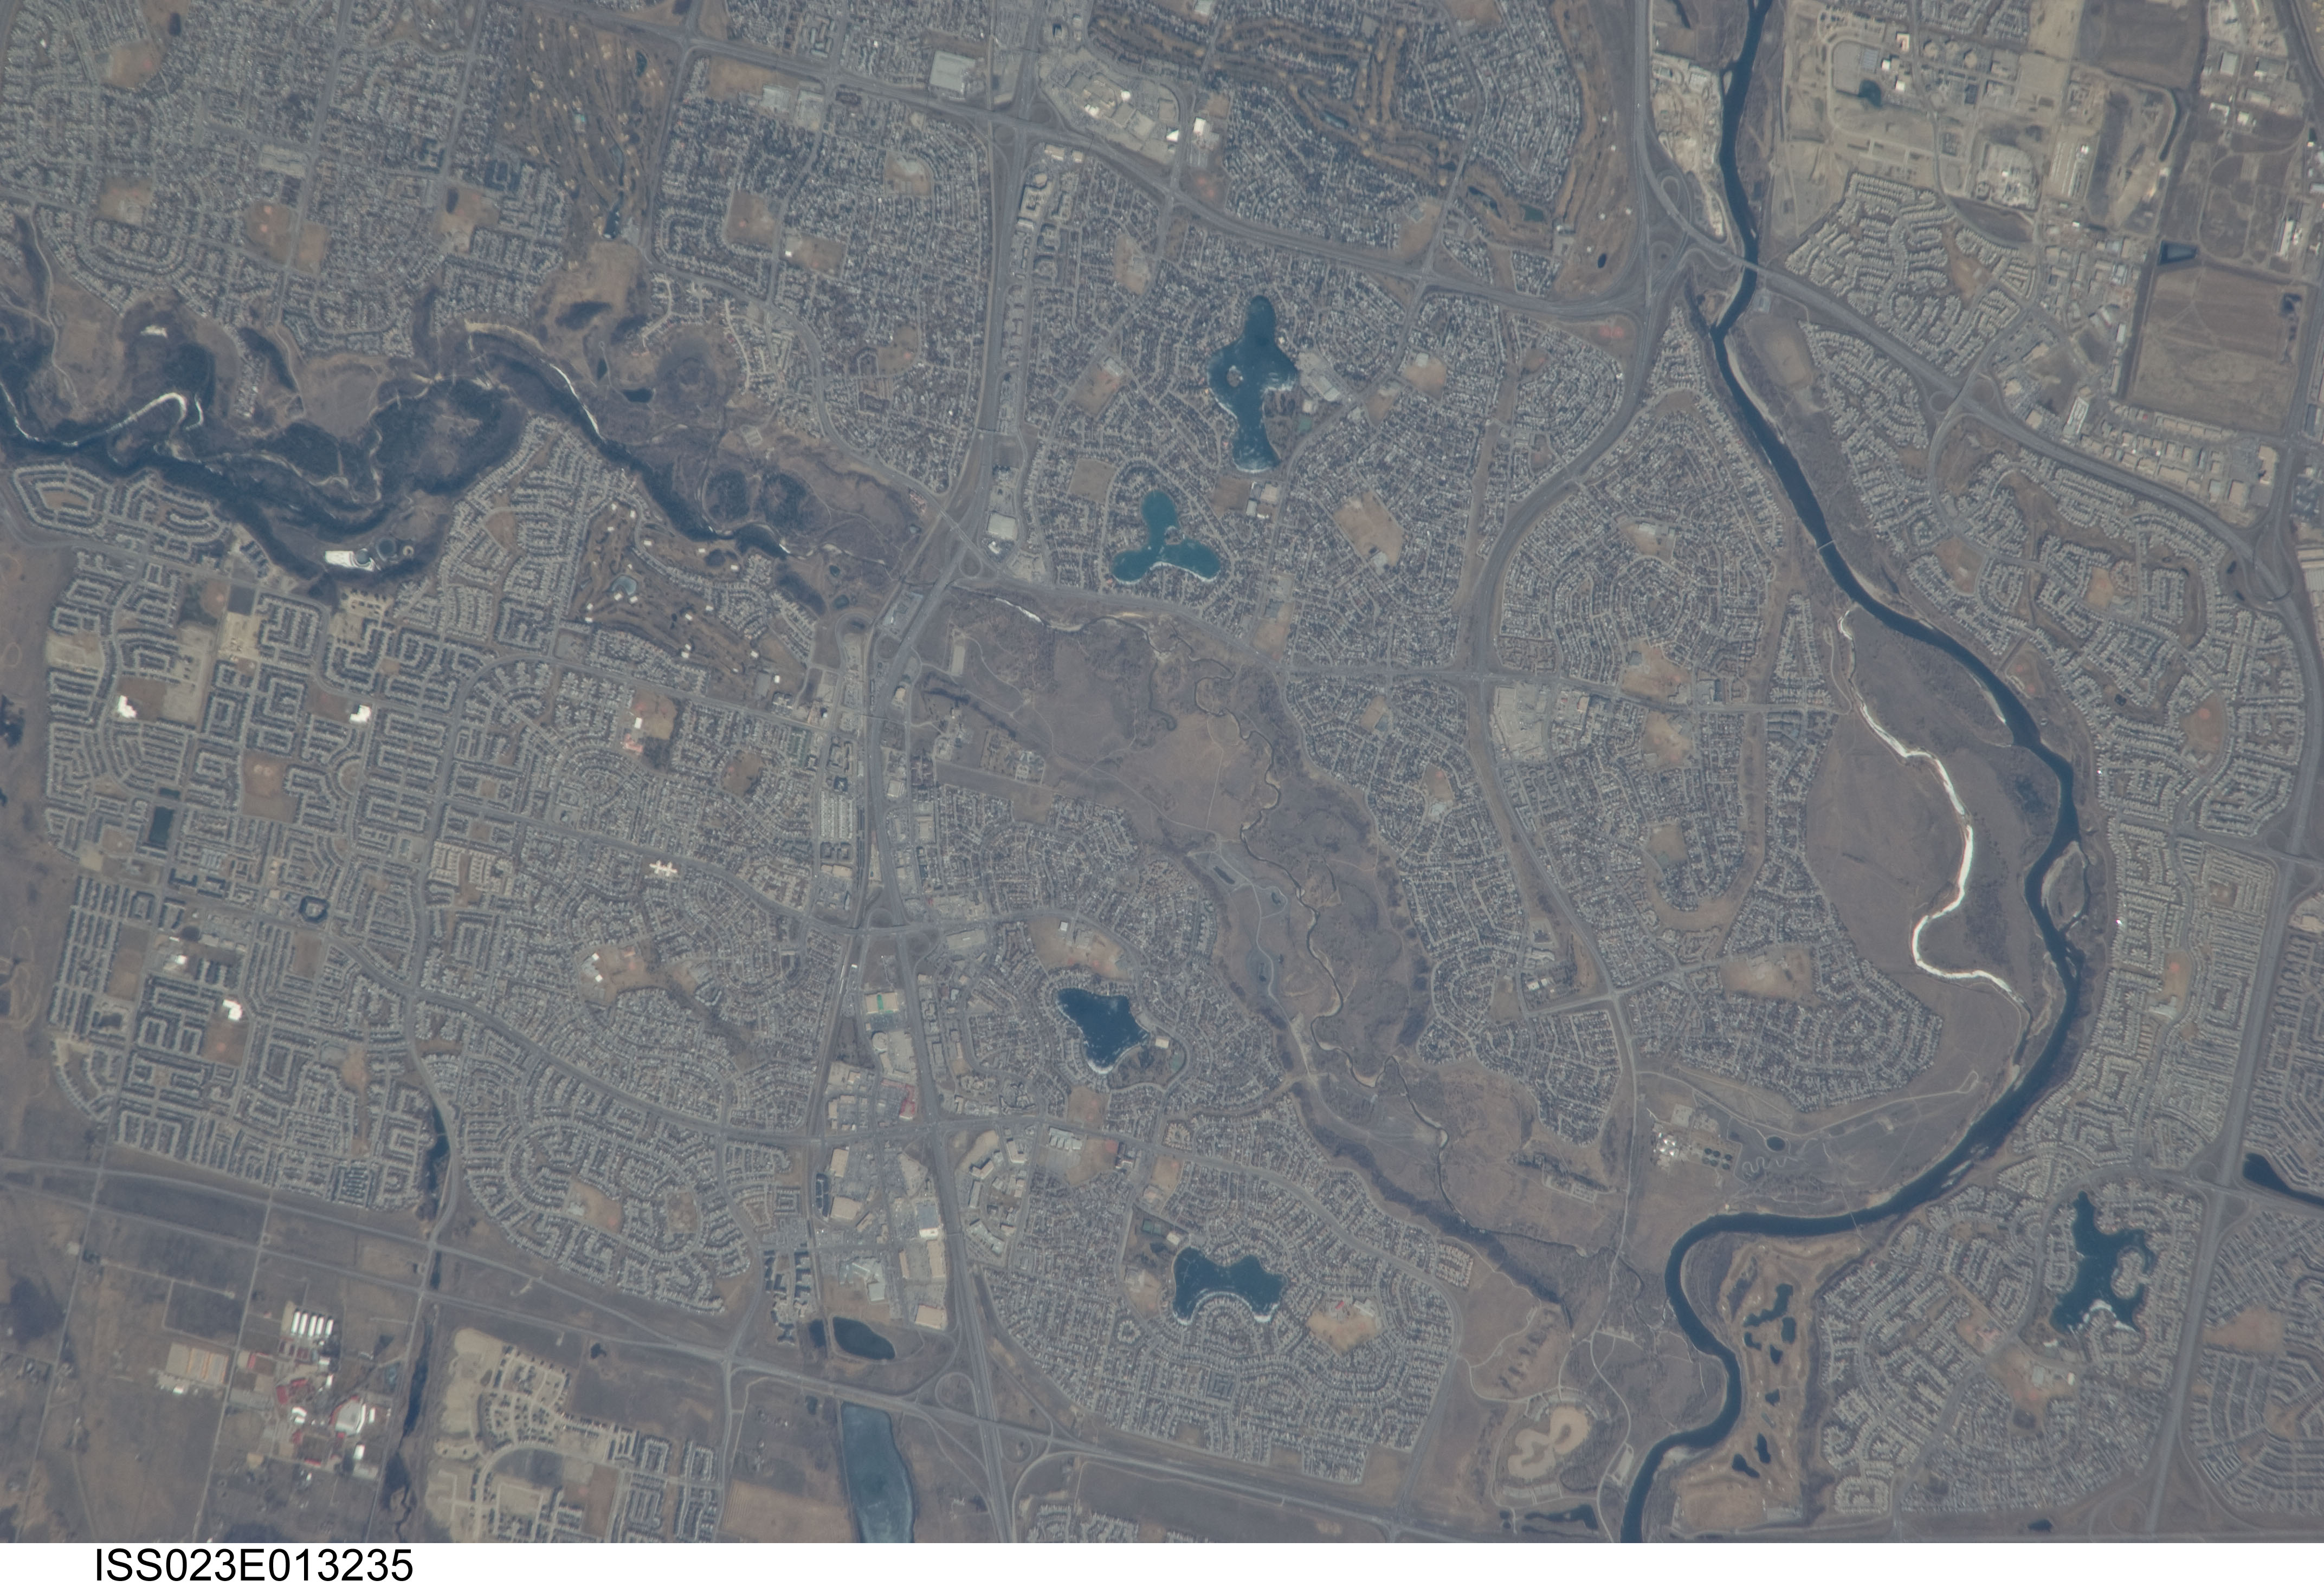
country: CANADA-A
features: CALGARY, BOW R., URBAN LAND COVER
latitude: 50.9
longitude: -114.1
